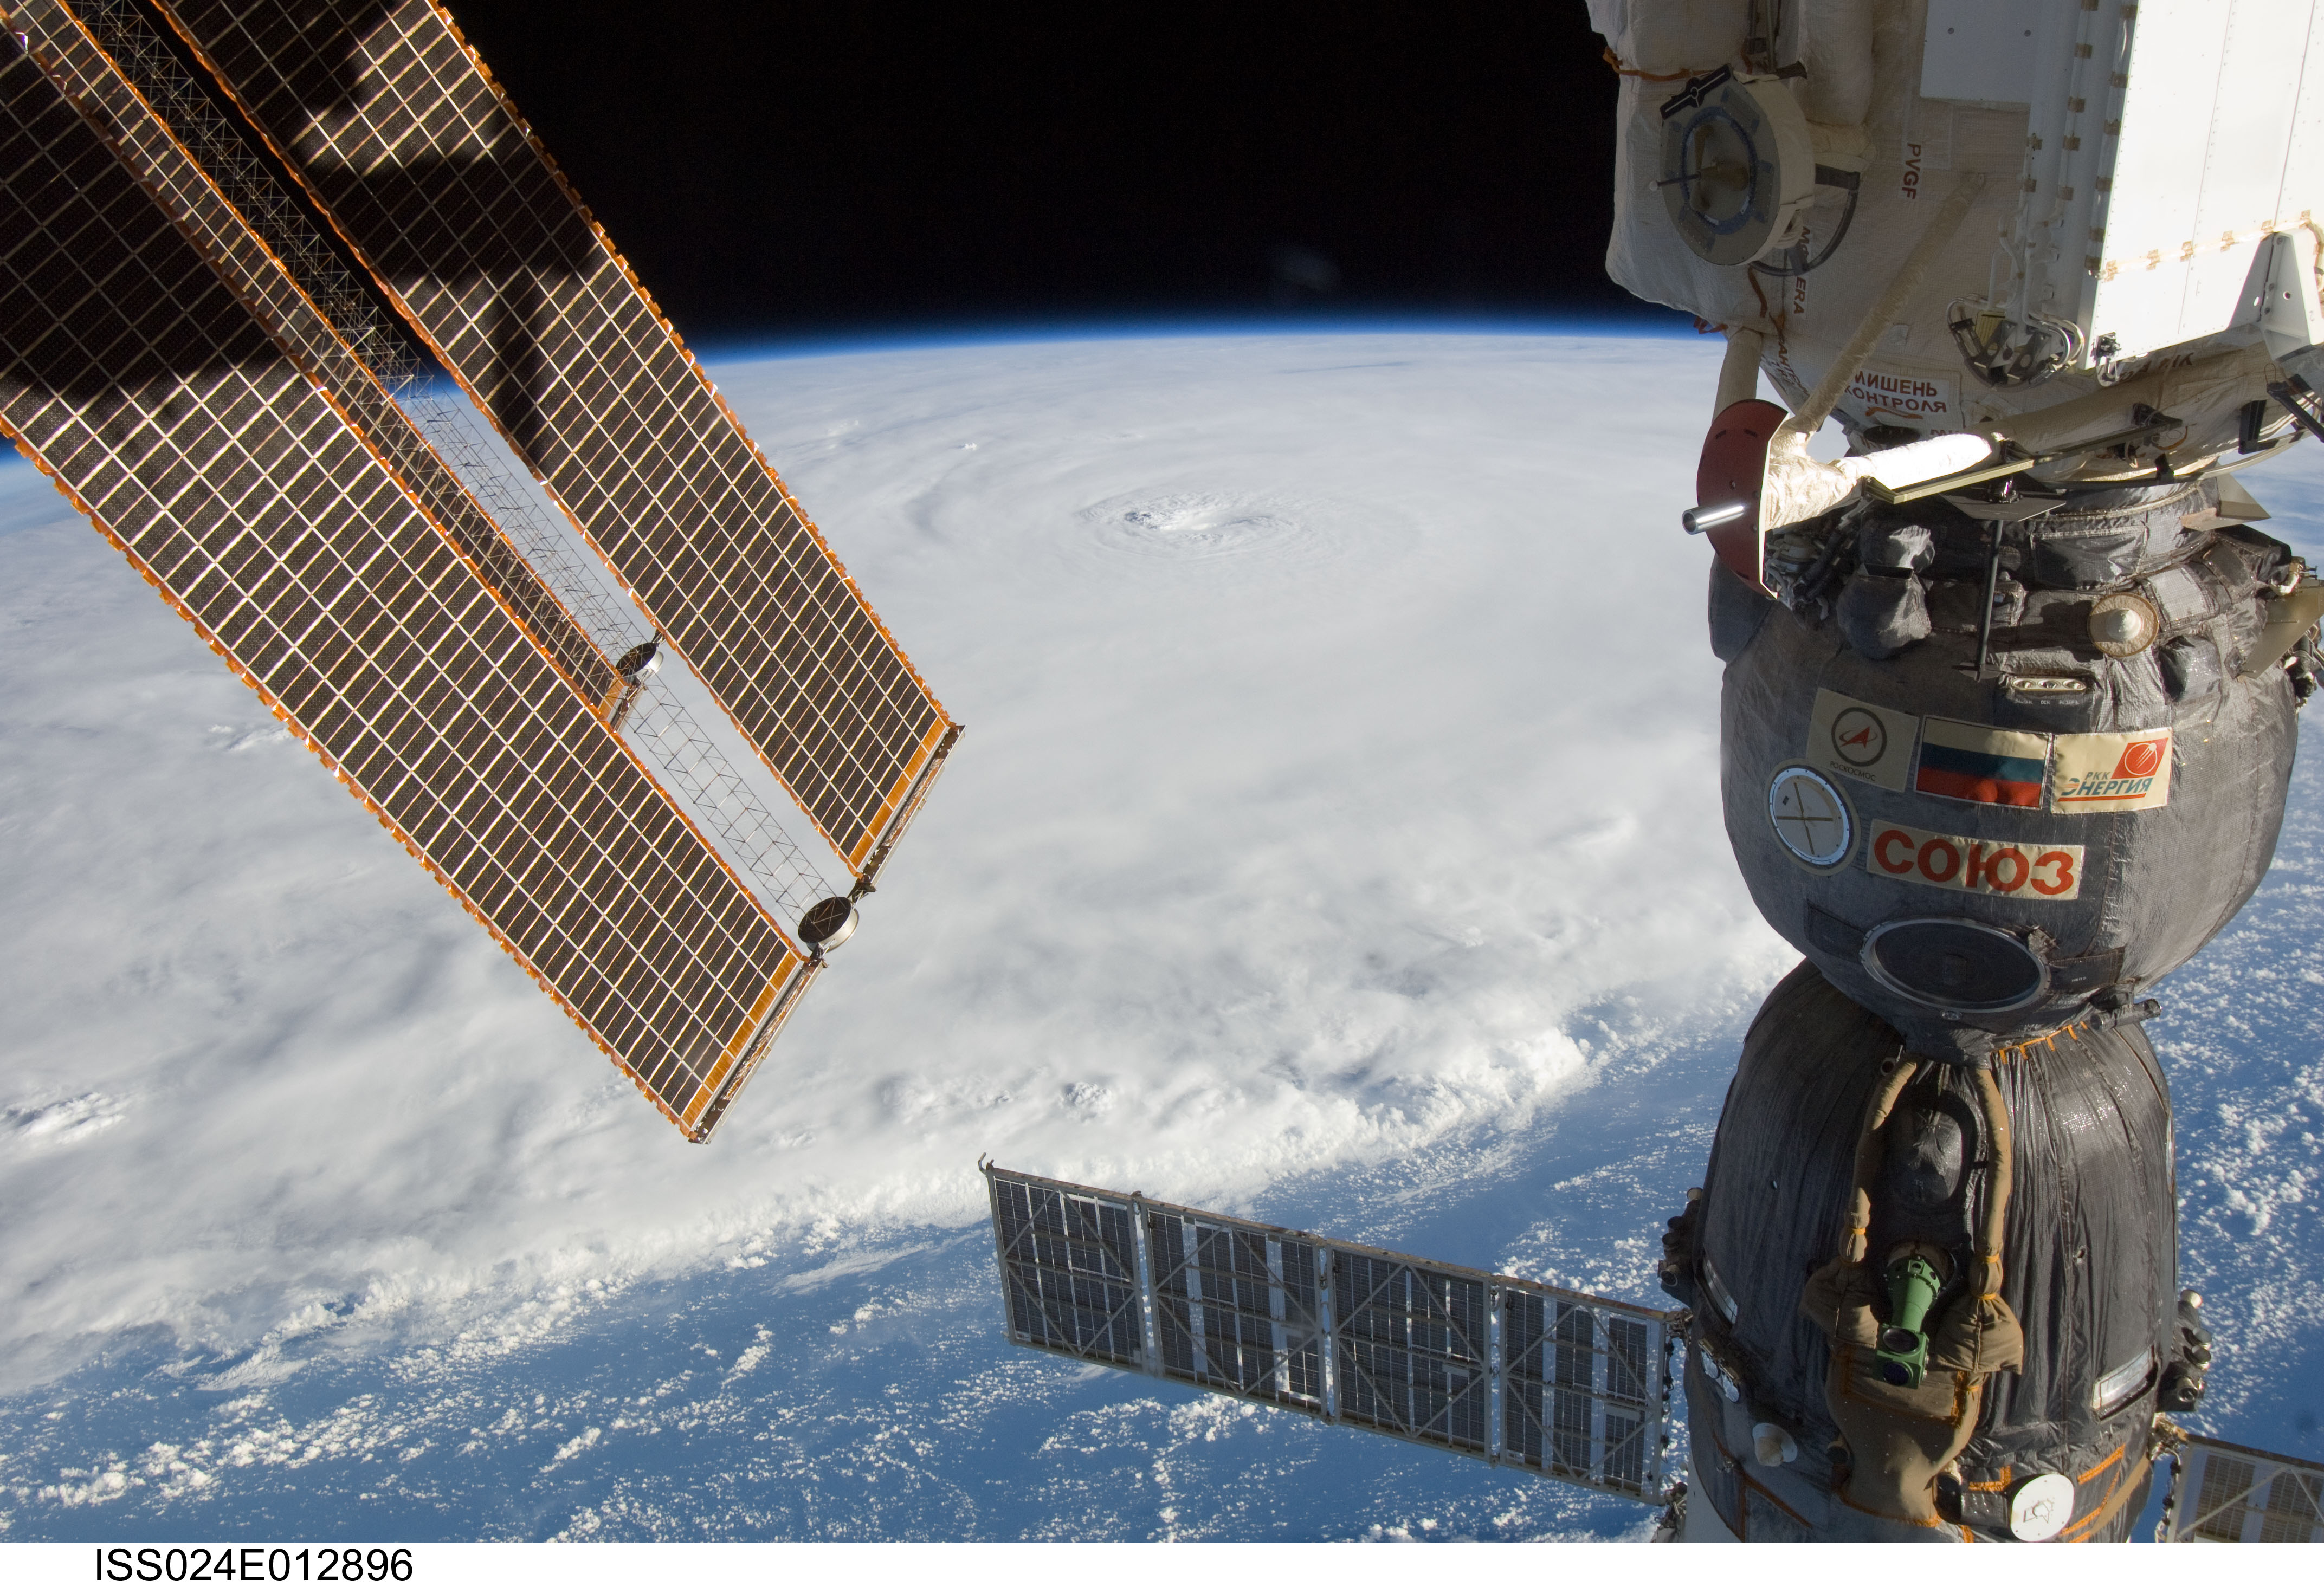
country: LESSER ANTILLES
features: PAN-HURRICANE EARL, EYE, SPIRAL BANDS, SEA SURFACE, ISS
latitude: 19.5
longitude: -64.5
